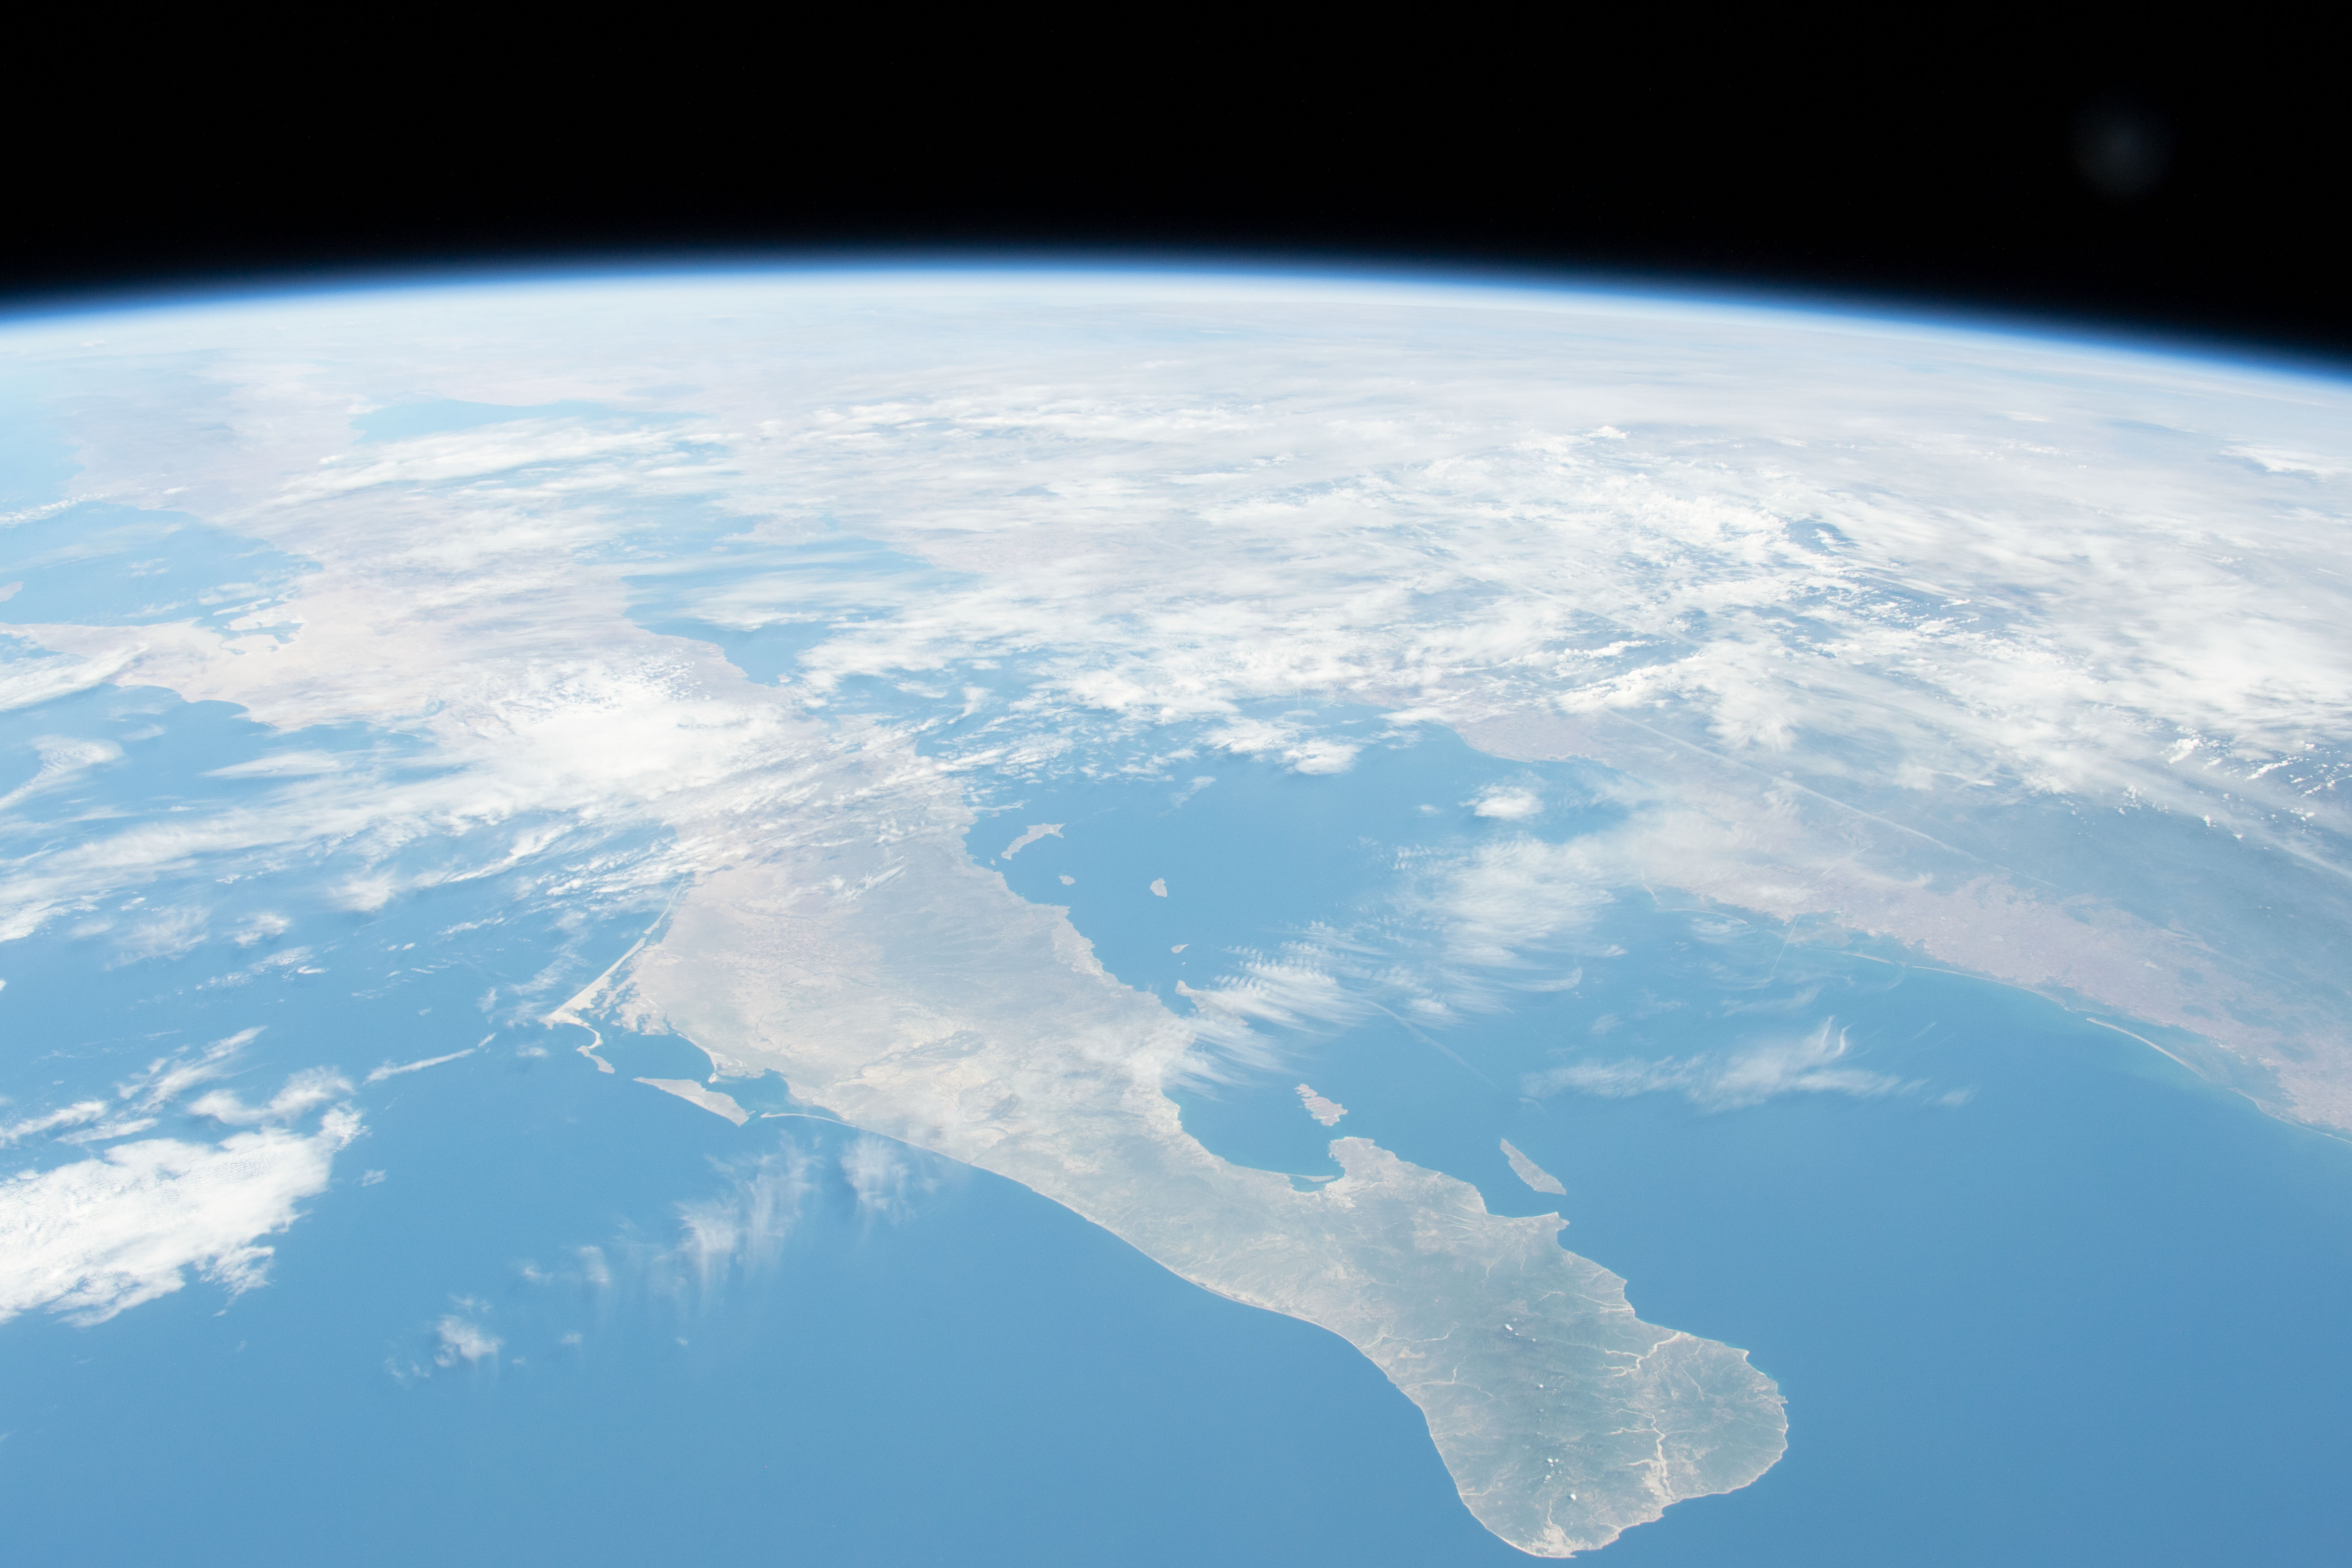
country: MEXICO
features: GULF OF CALIFORNIA, BAJA CALIFORNIA SUR
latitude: 28.0
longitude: -110.5
